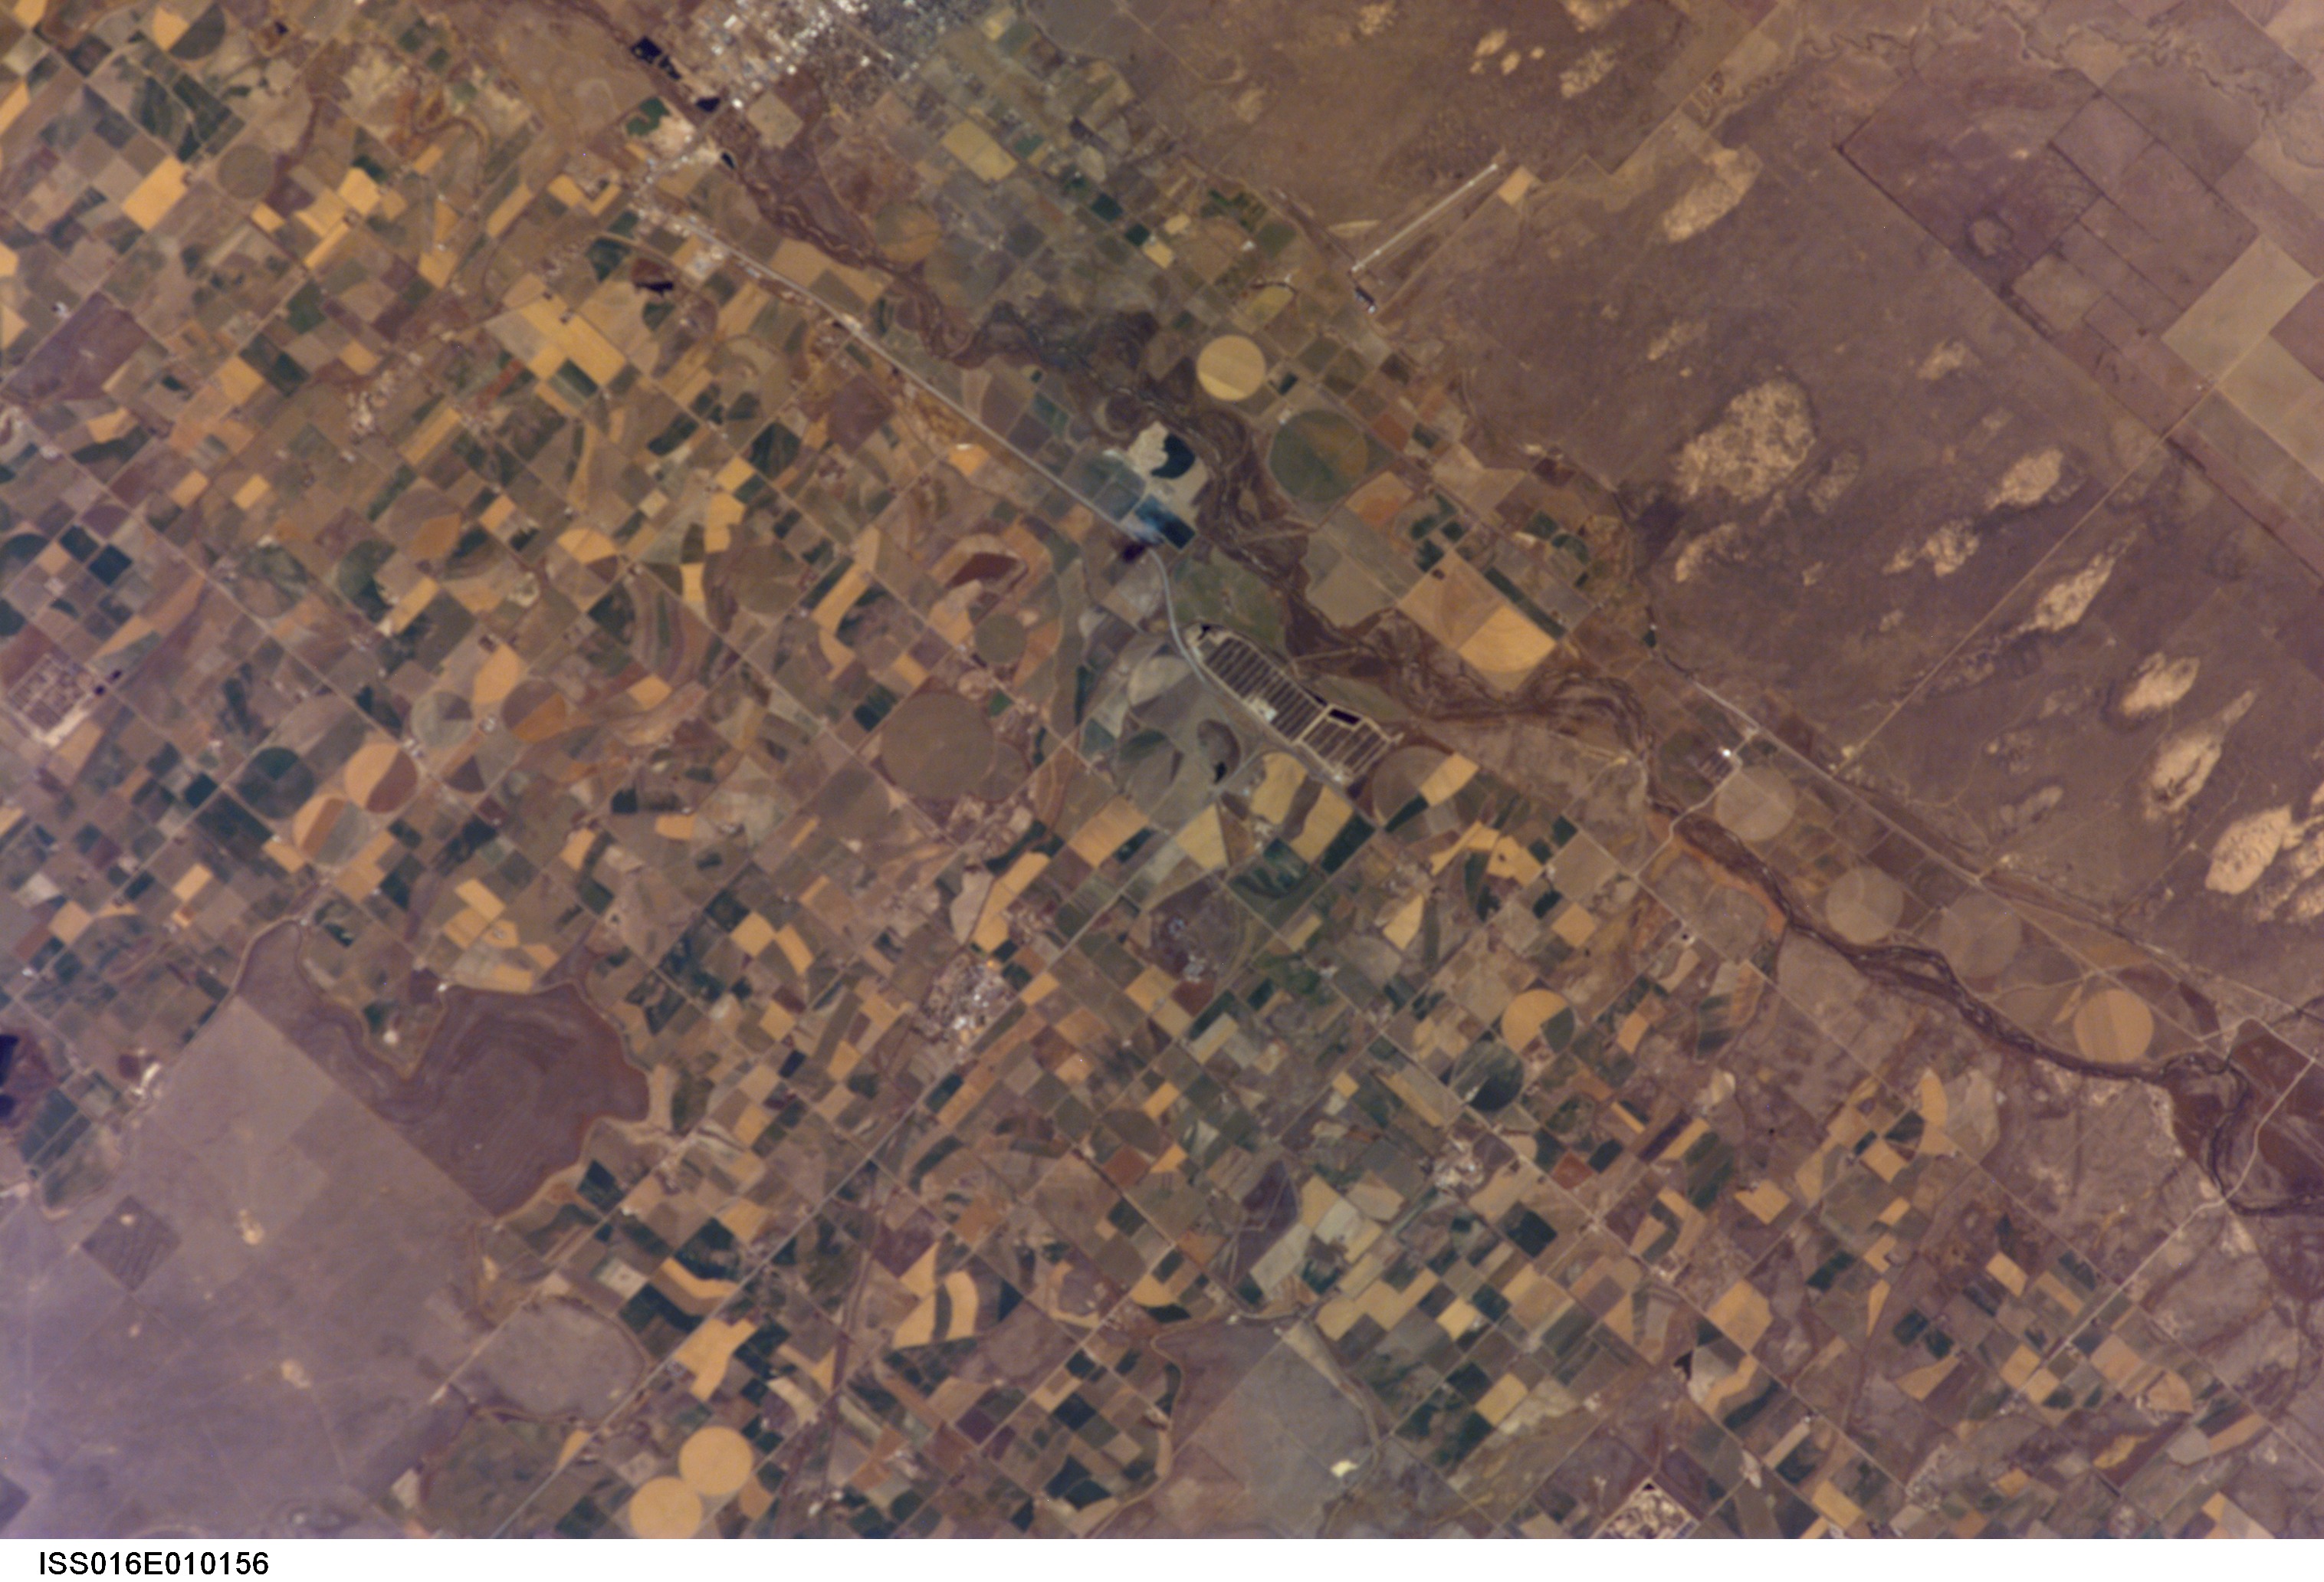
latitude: 38.1
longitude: -102.7
